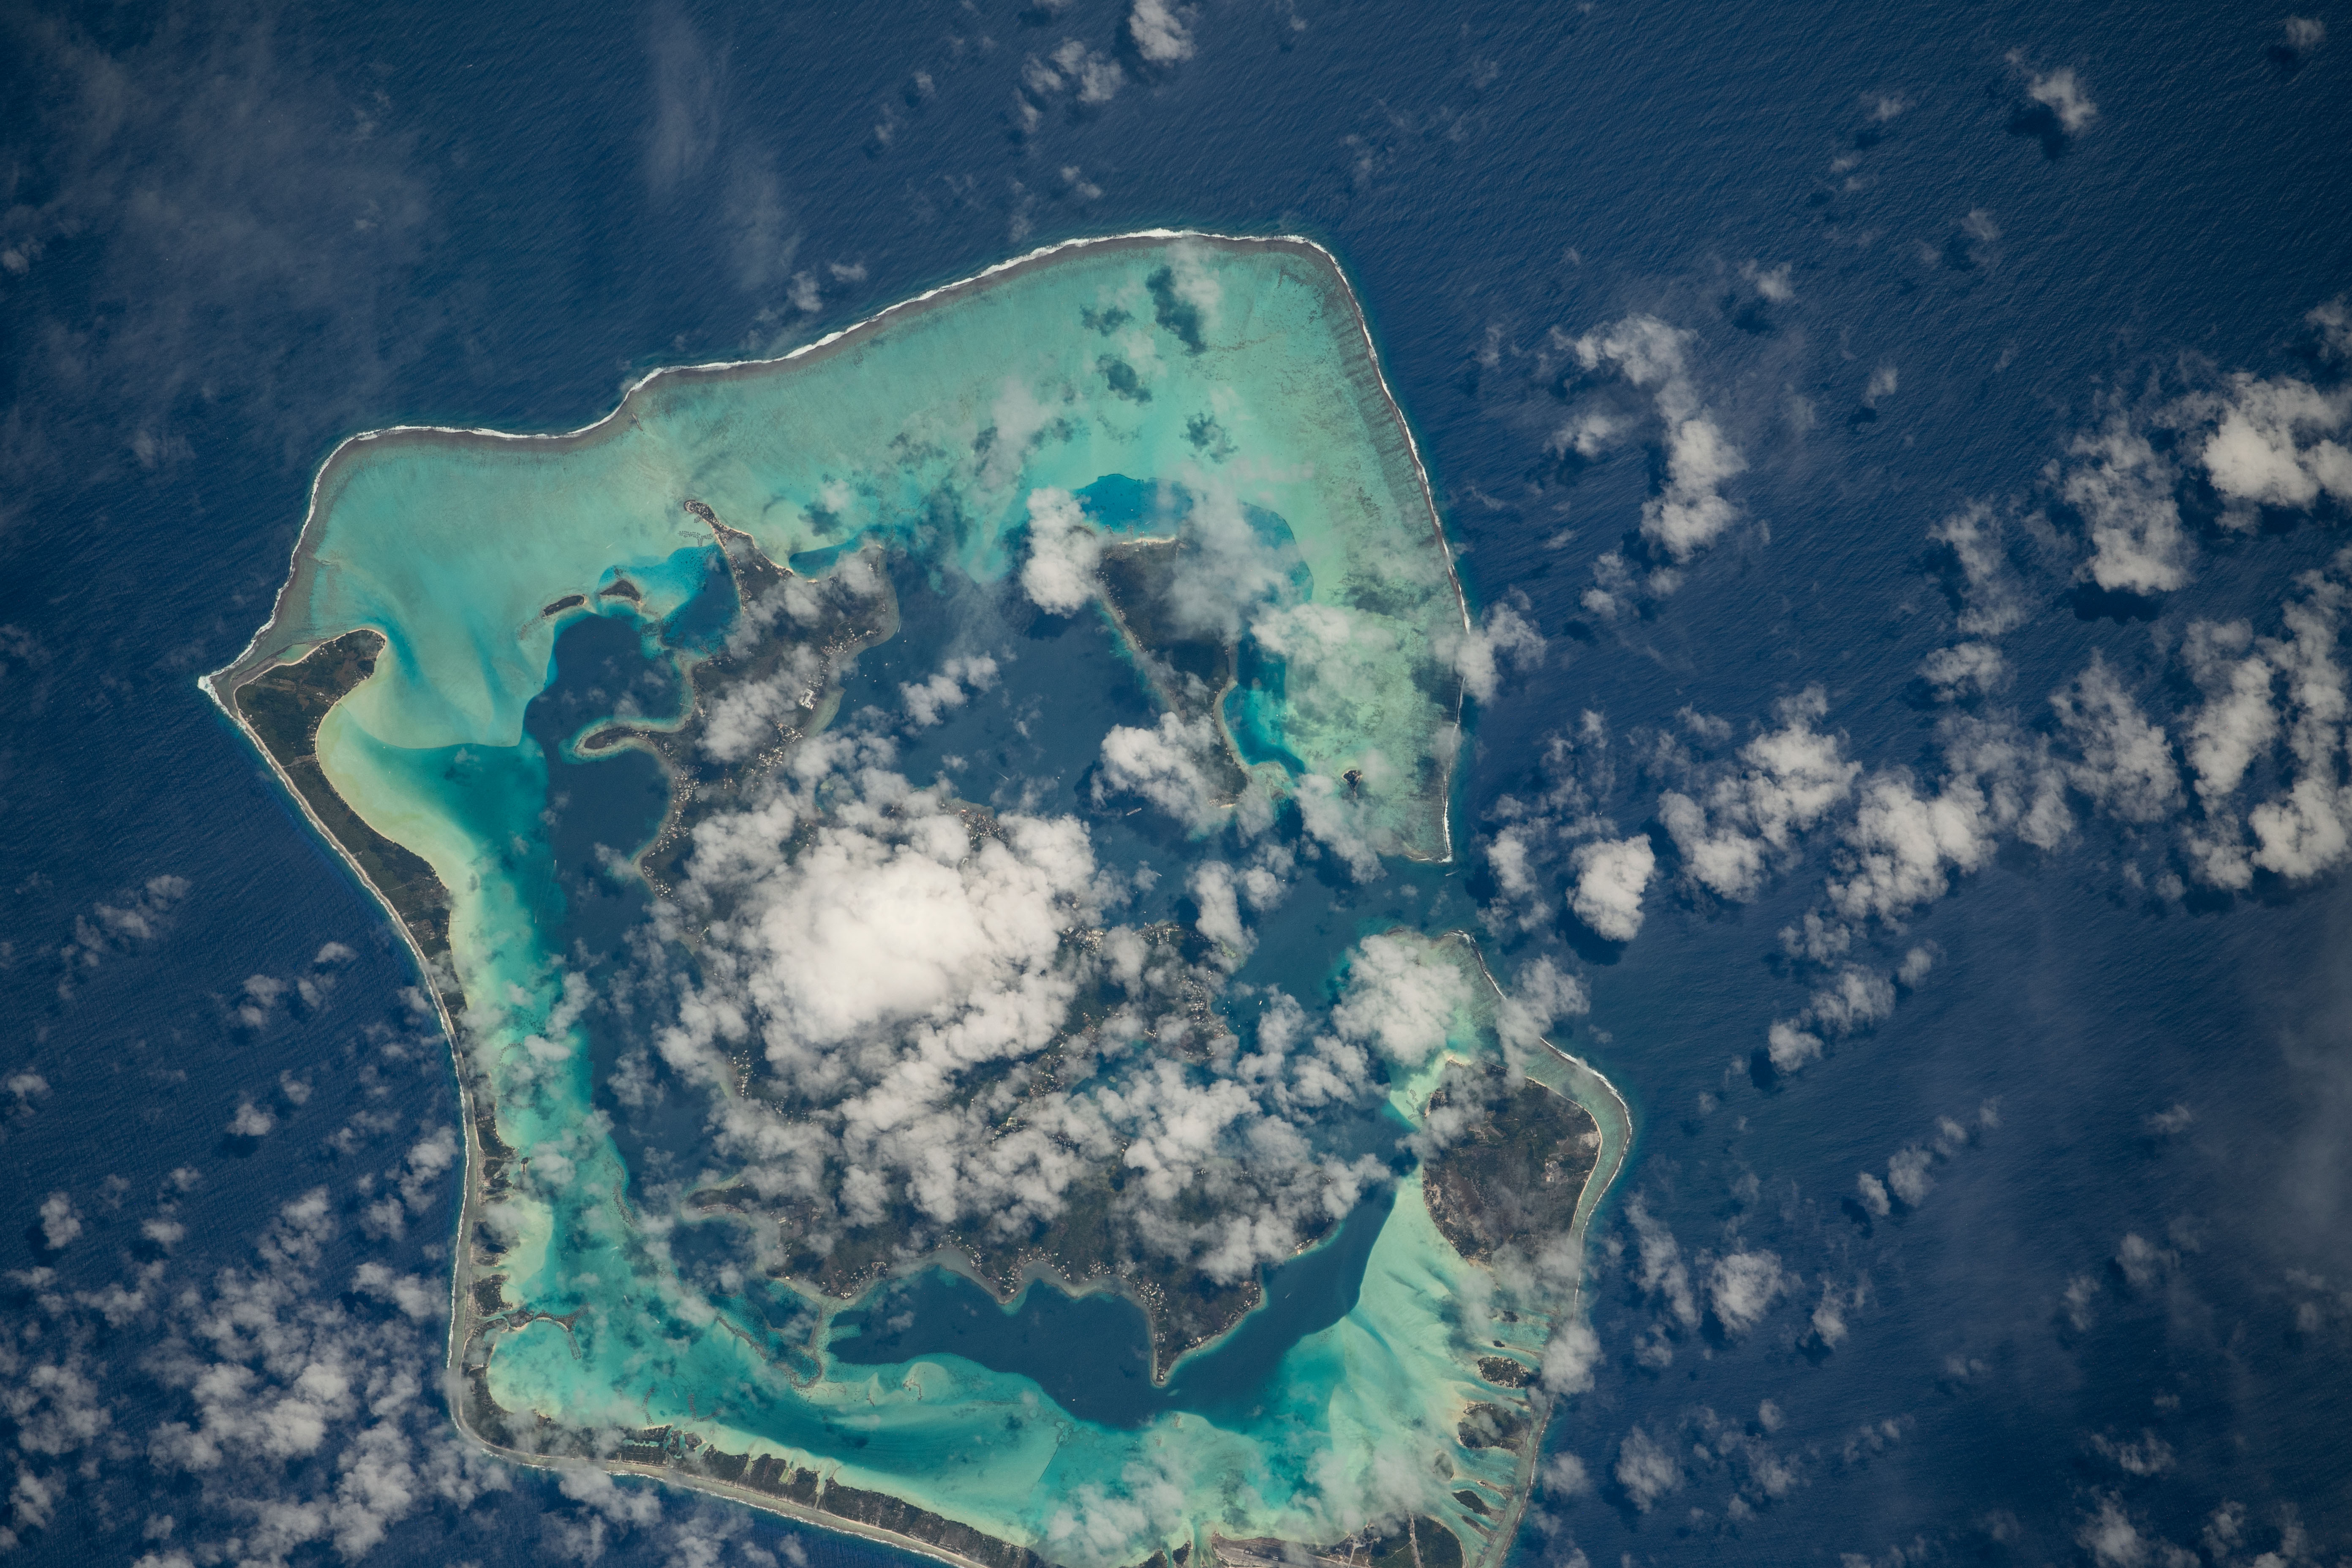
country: SOCIETY ISLANDS
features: MOTU TOOPUA
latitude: -16.5
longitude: -151.8
